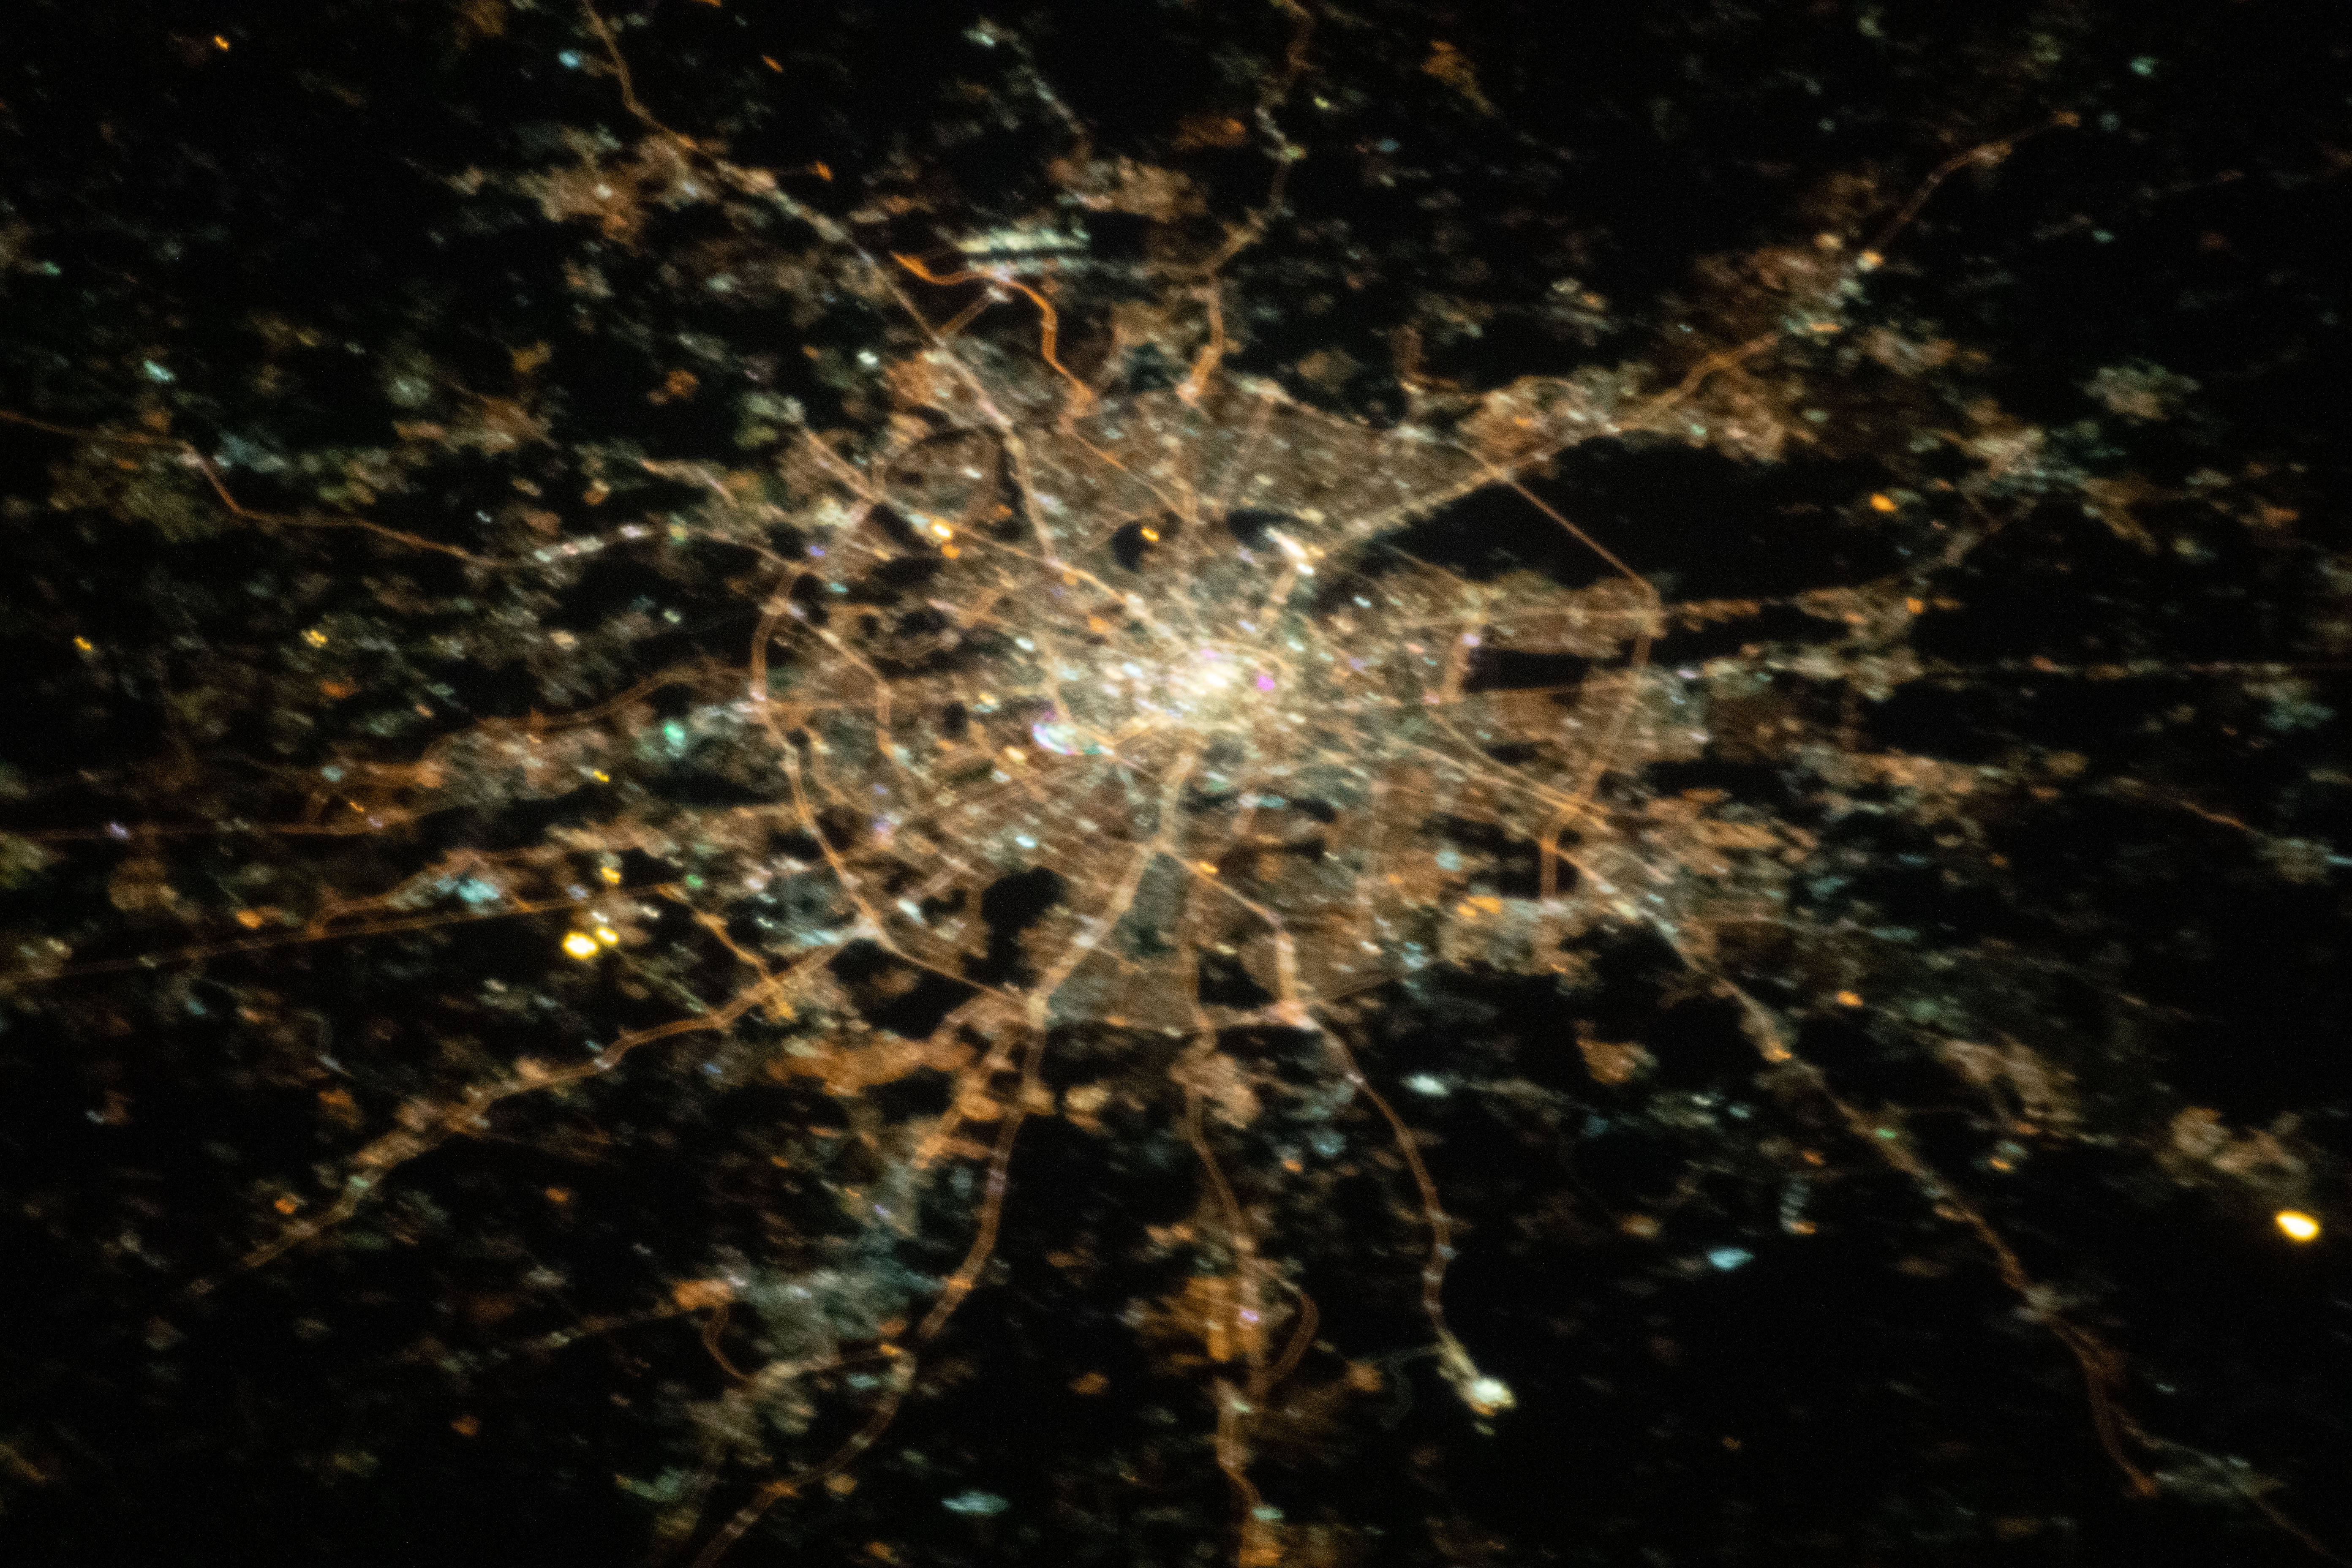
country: RUSSIAN FEDERATION
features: MOSCOW
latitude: 55.8
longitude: 37.6
